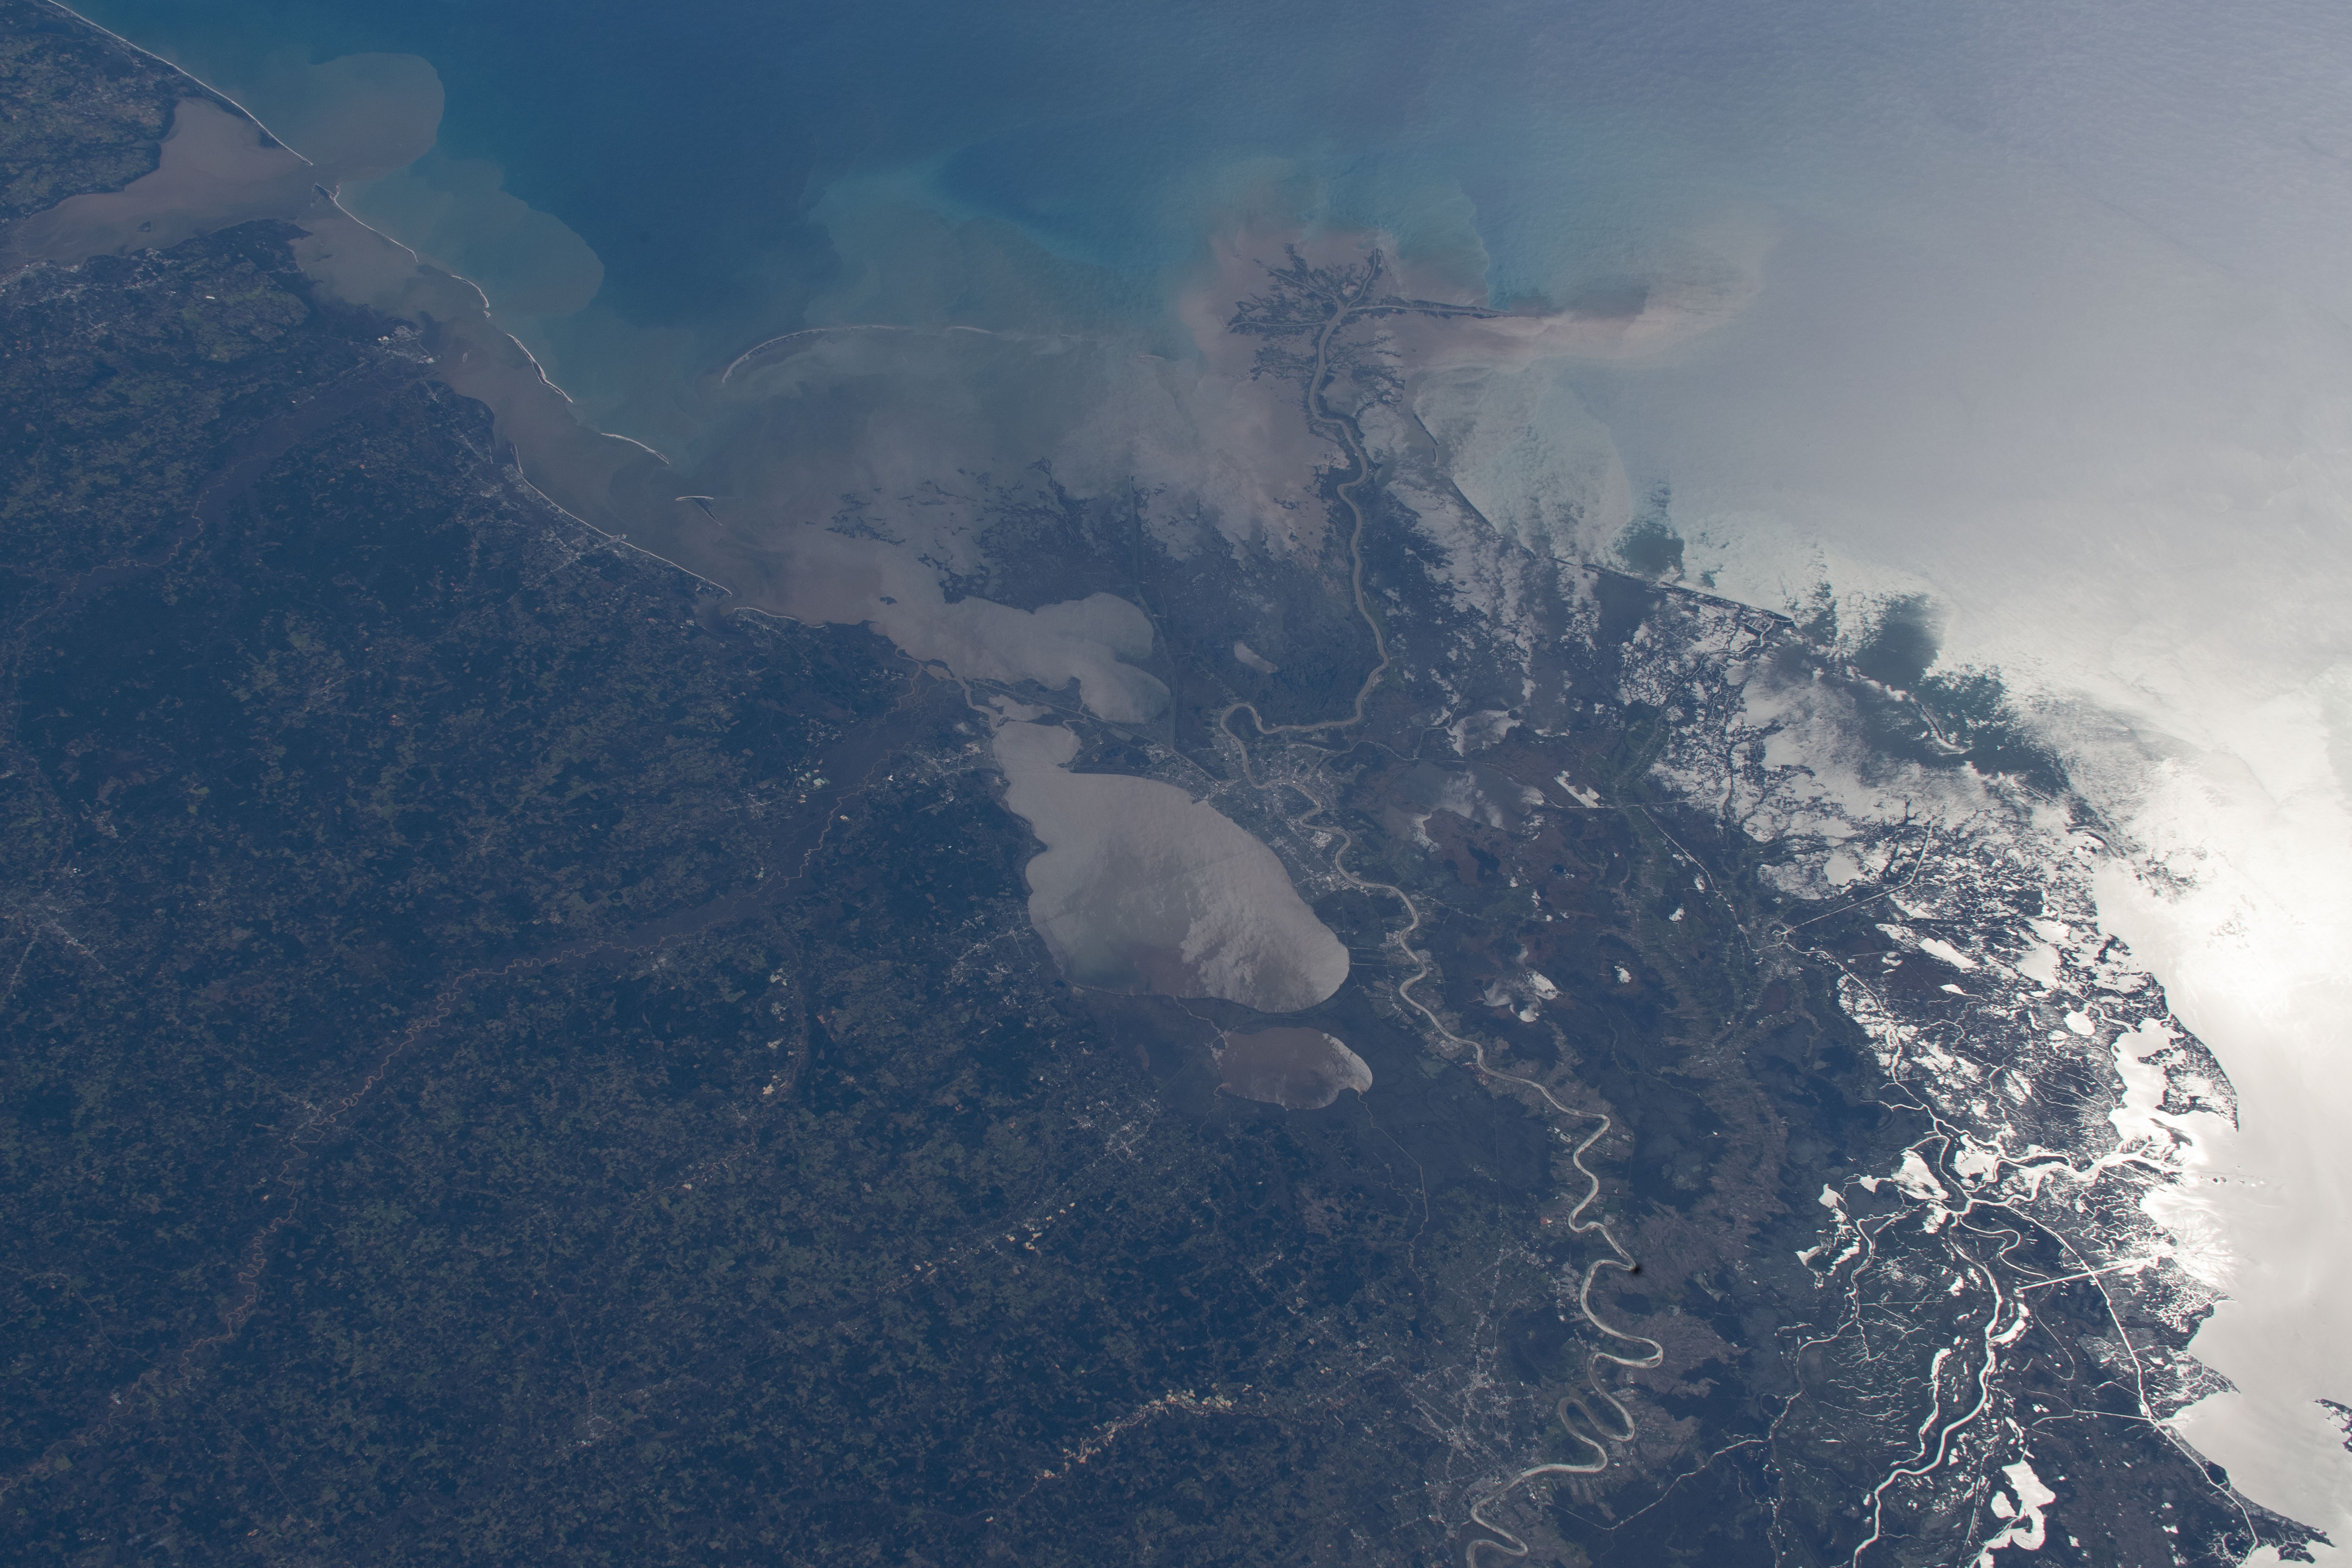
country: USA-LOUISIANA
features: NEW ORLEANS, BATON ROUGE, LAKE PONTCHARTRAIN, GULFPORT, GULF OF MEXICO, CHANDELEUR SOUND, MOBILE, PENSACOLA, PANAMA CITY, TALLAHASSEE
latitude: 30.0
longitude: -89.5
